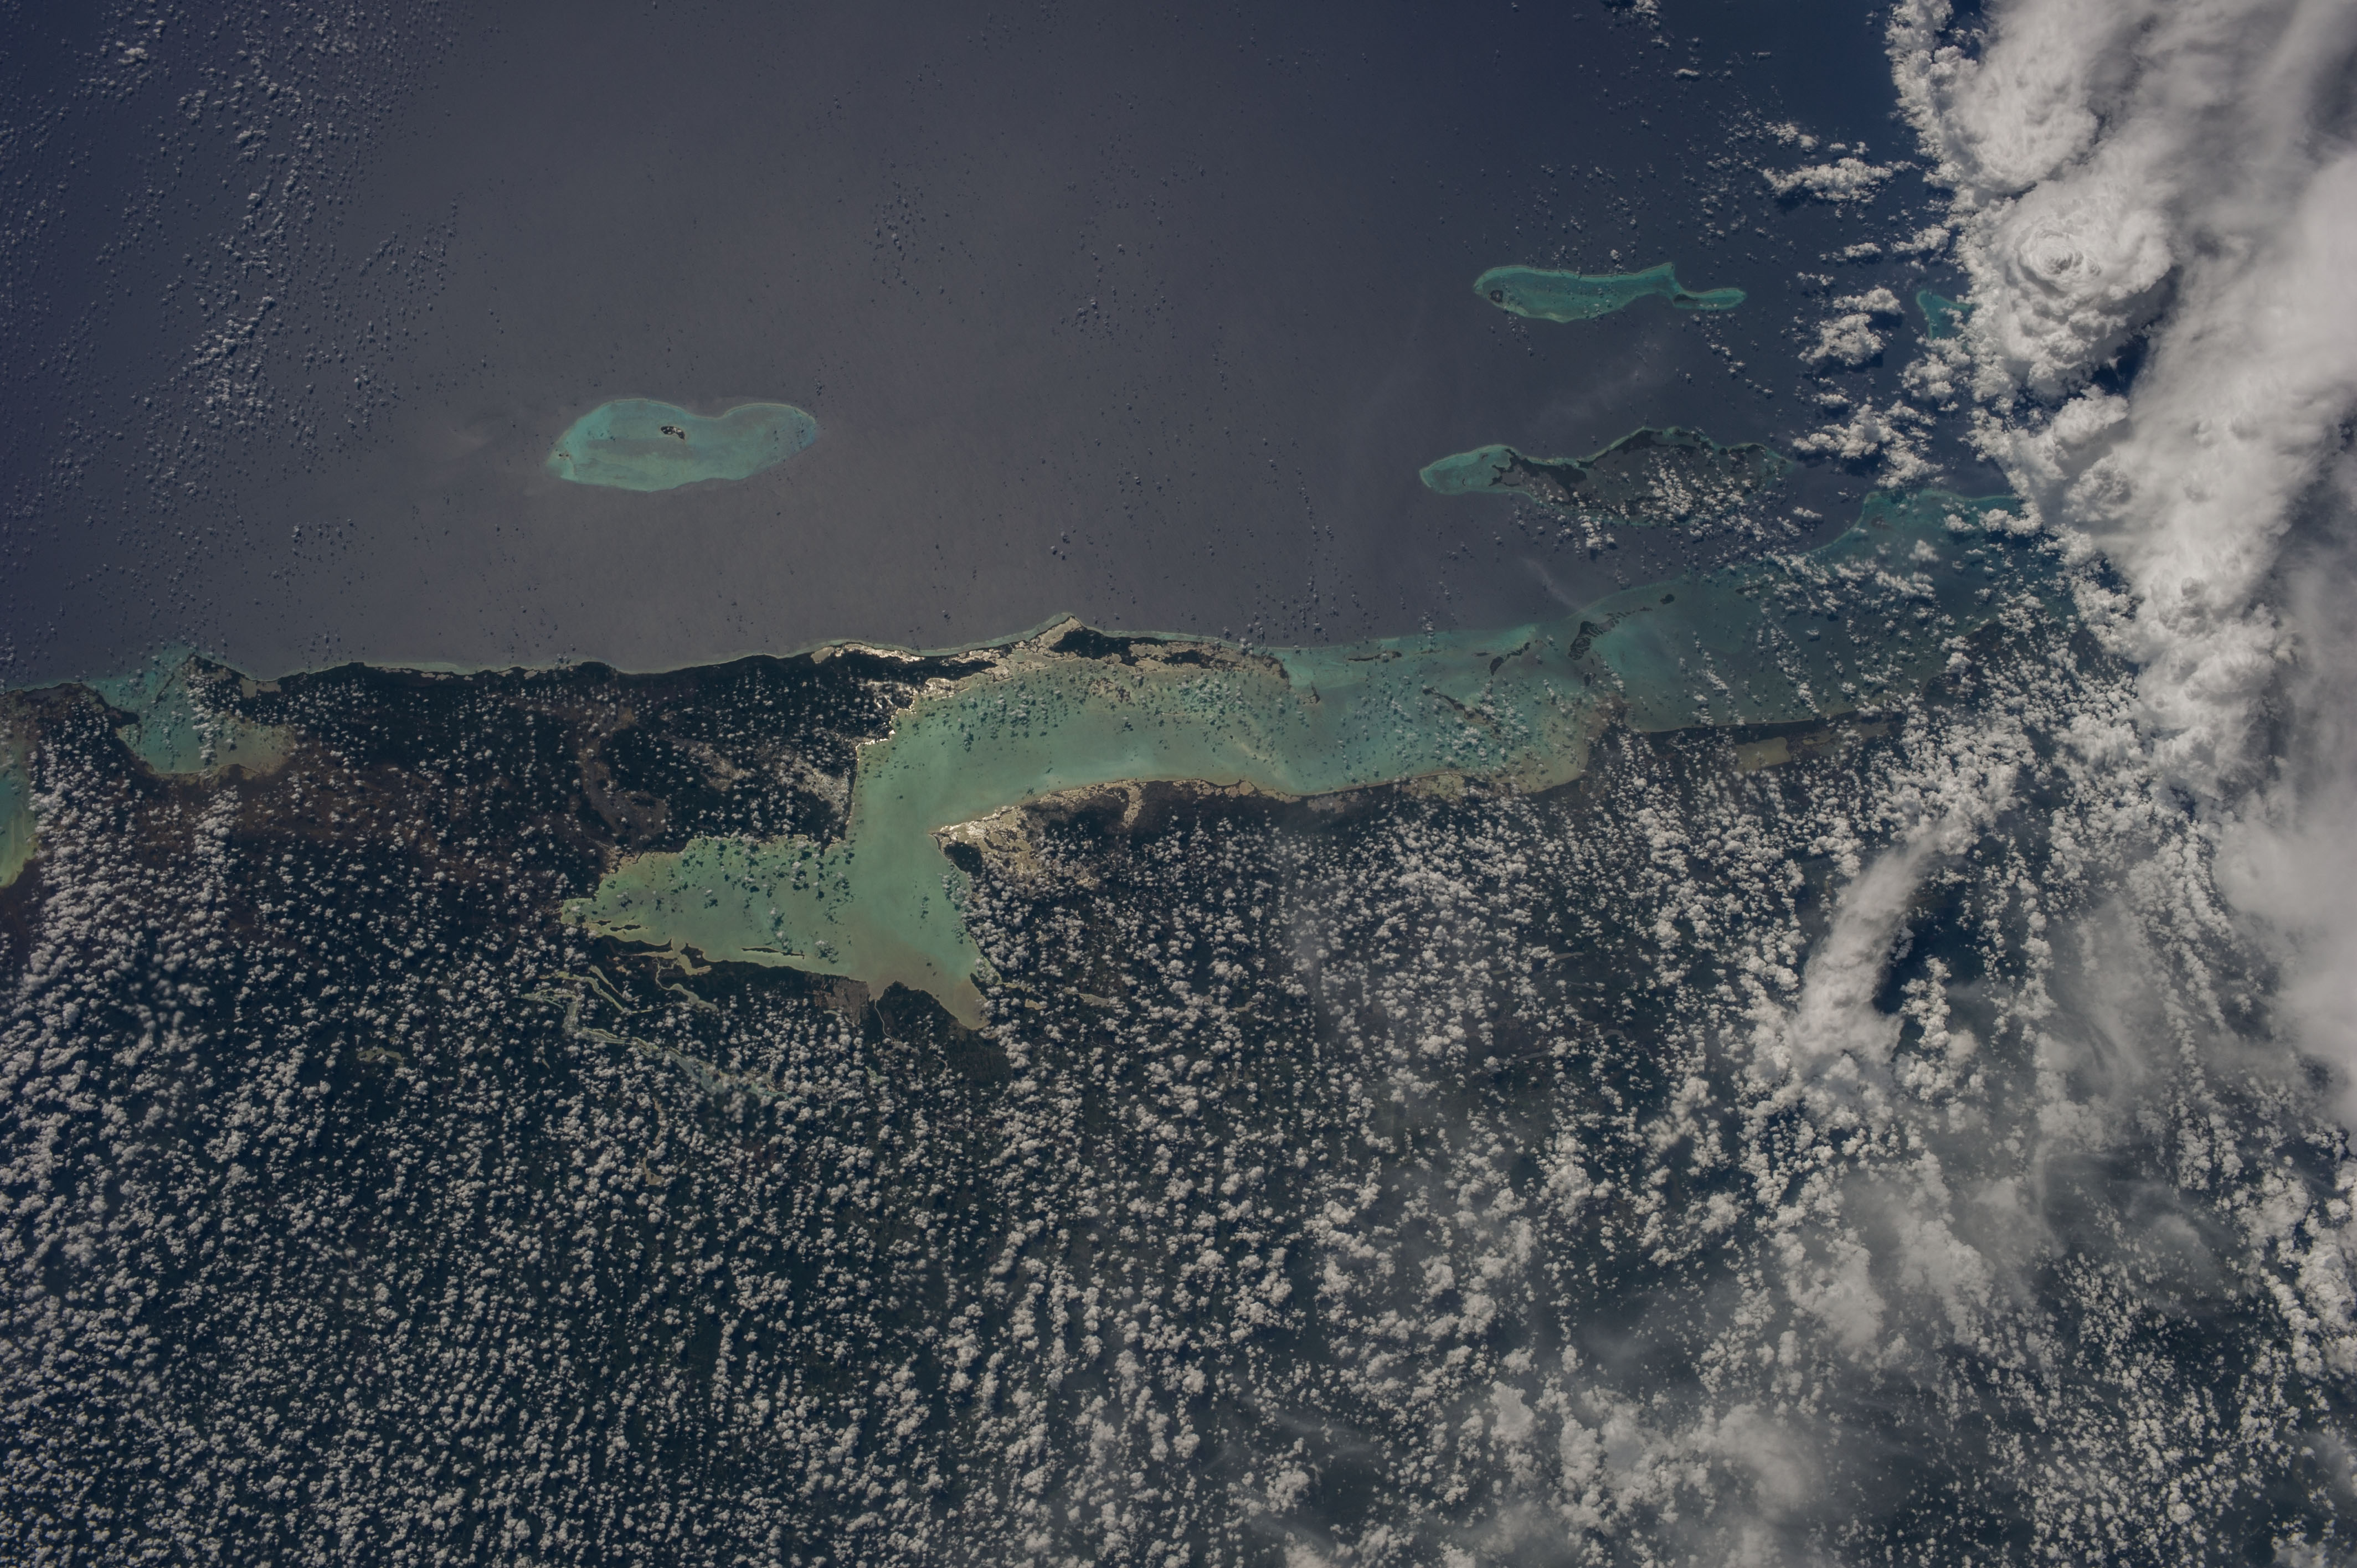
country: BELIZE
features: BELIZE BARRIER REEF, TURNEFFE ISLANDS, HALF MOON CAY, BANCHO CHINCHORRO
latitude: 17.5
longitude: -88.5
